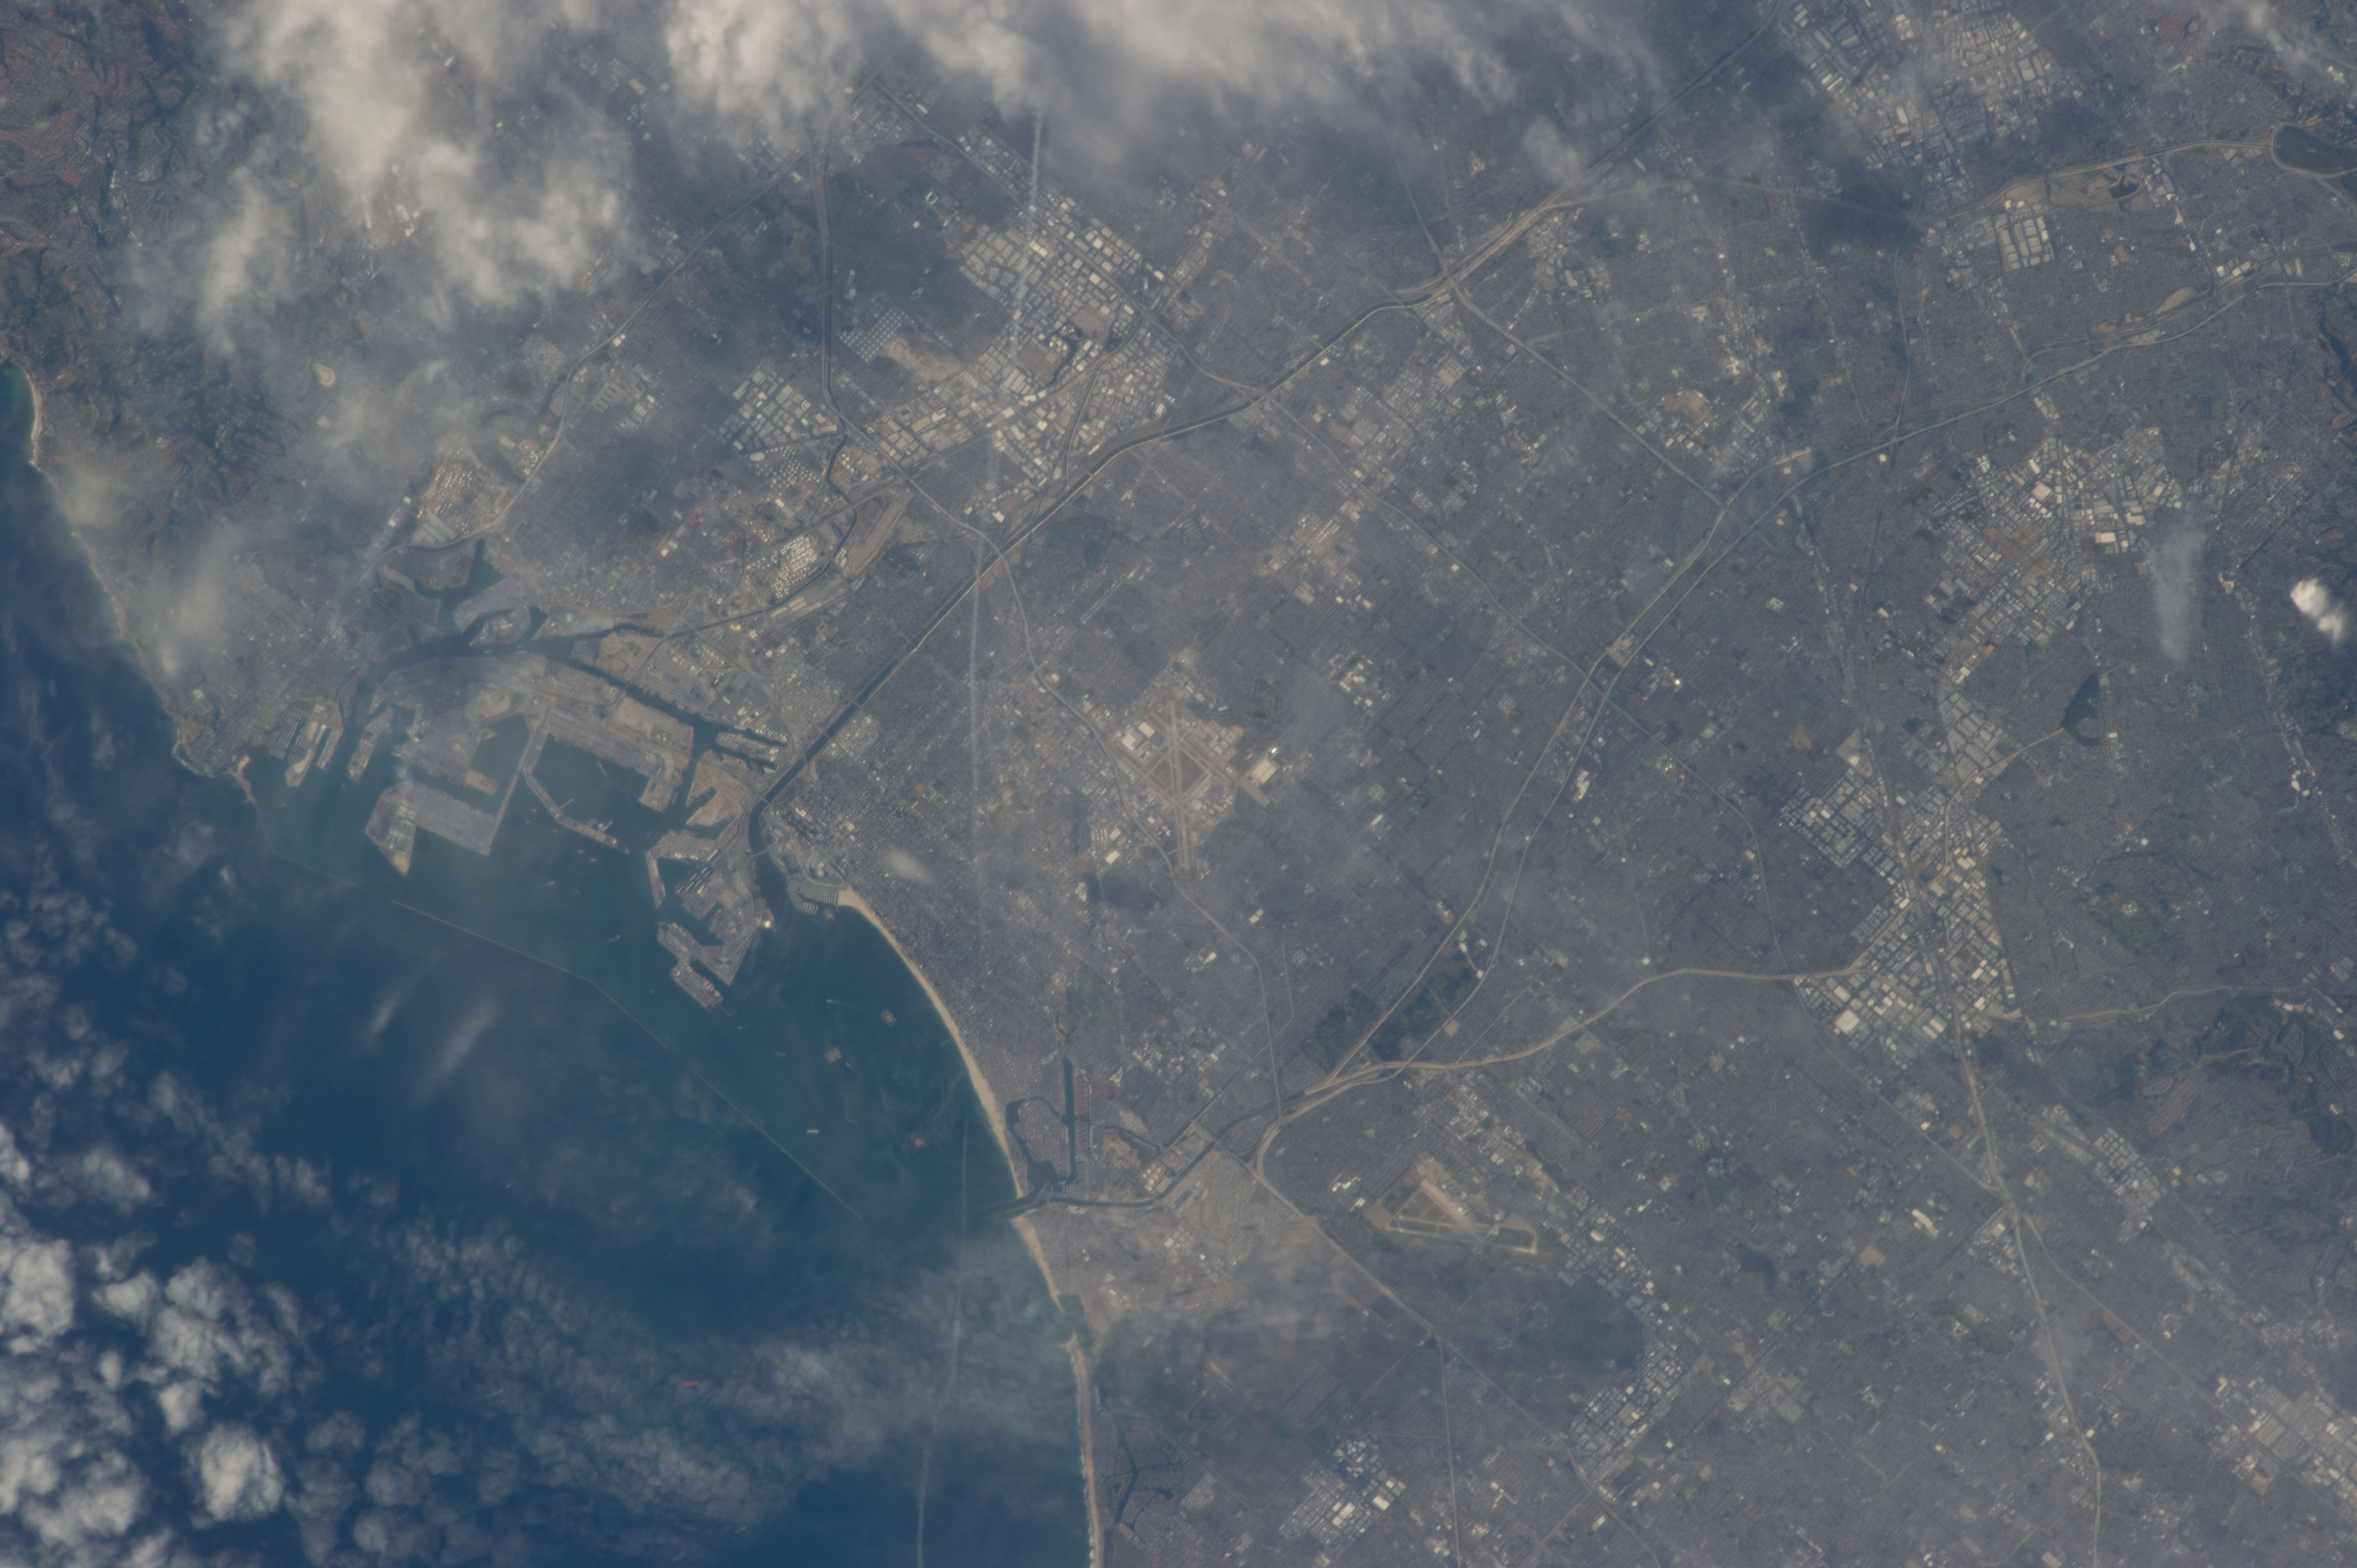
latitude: 33.8
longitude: -118.1
